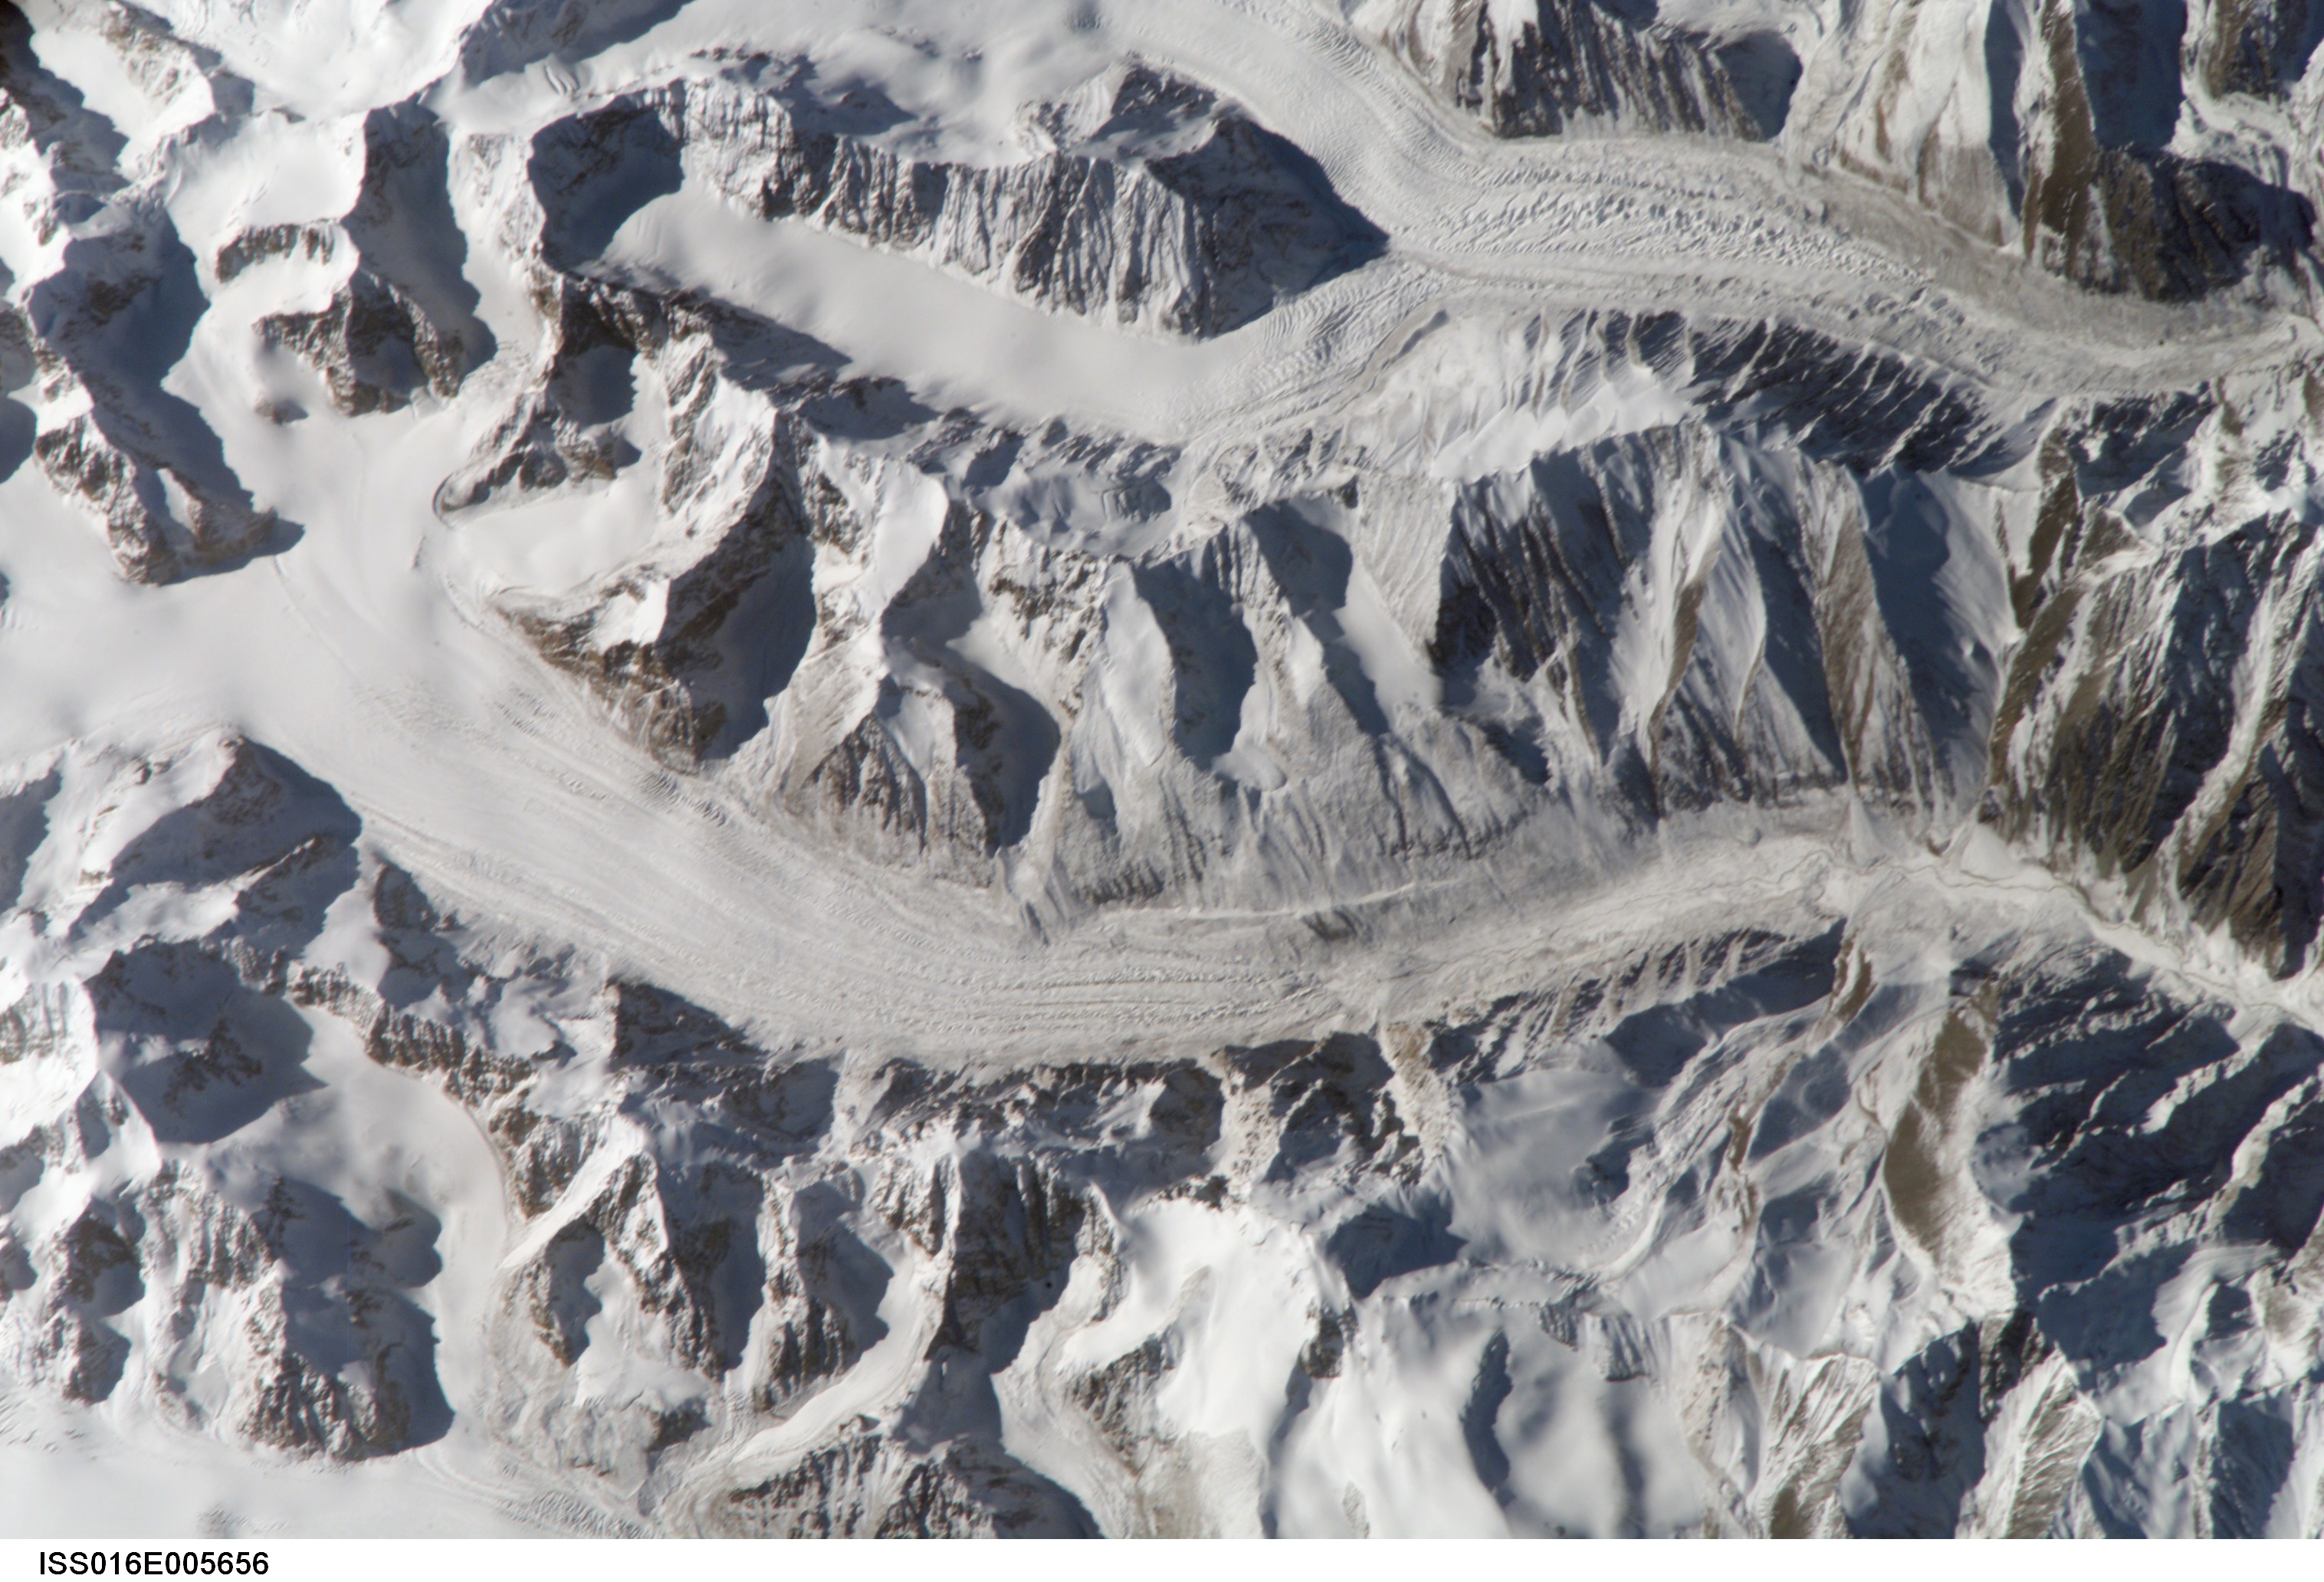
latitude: 43.6
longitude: 85.1
